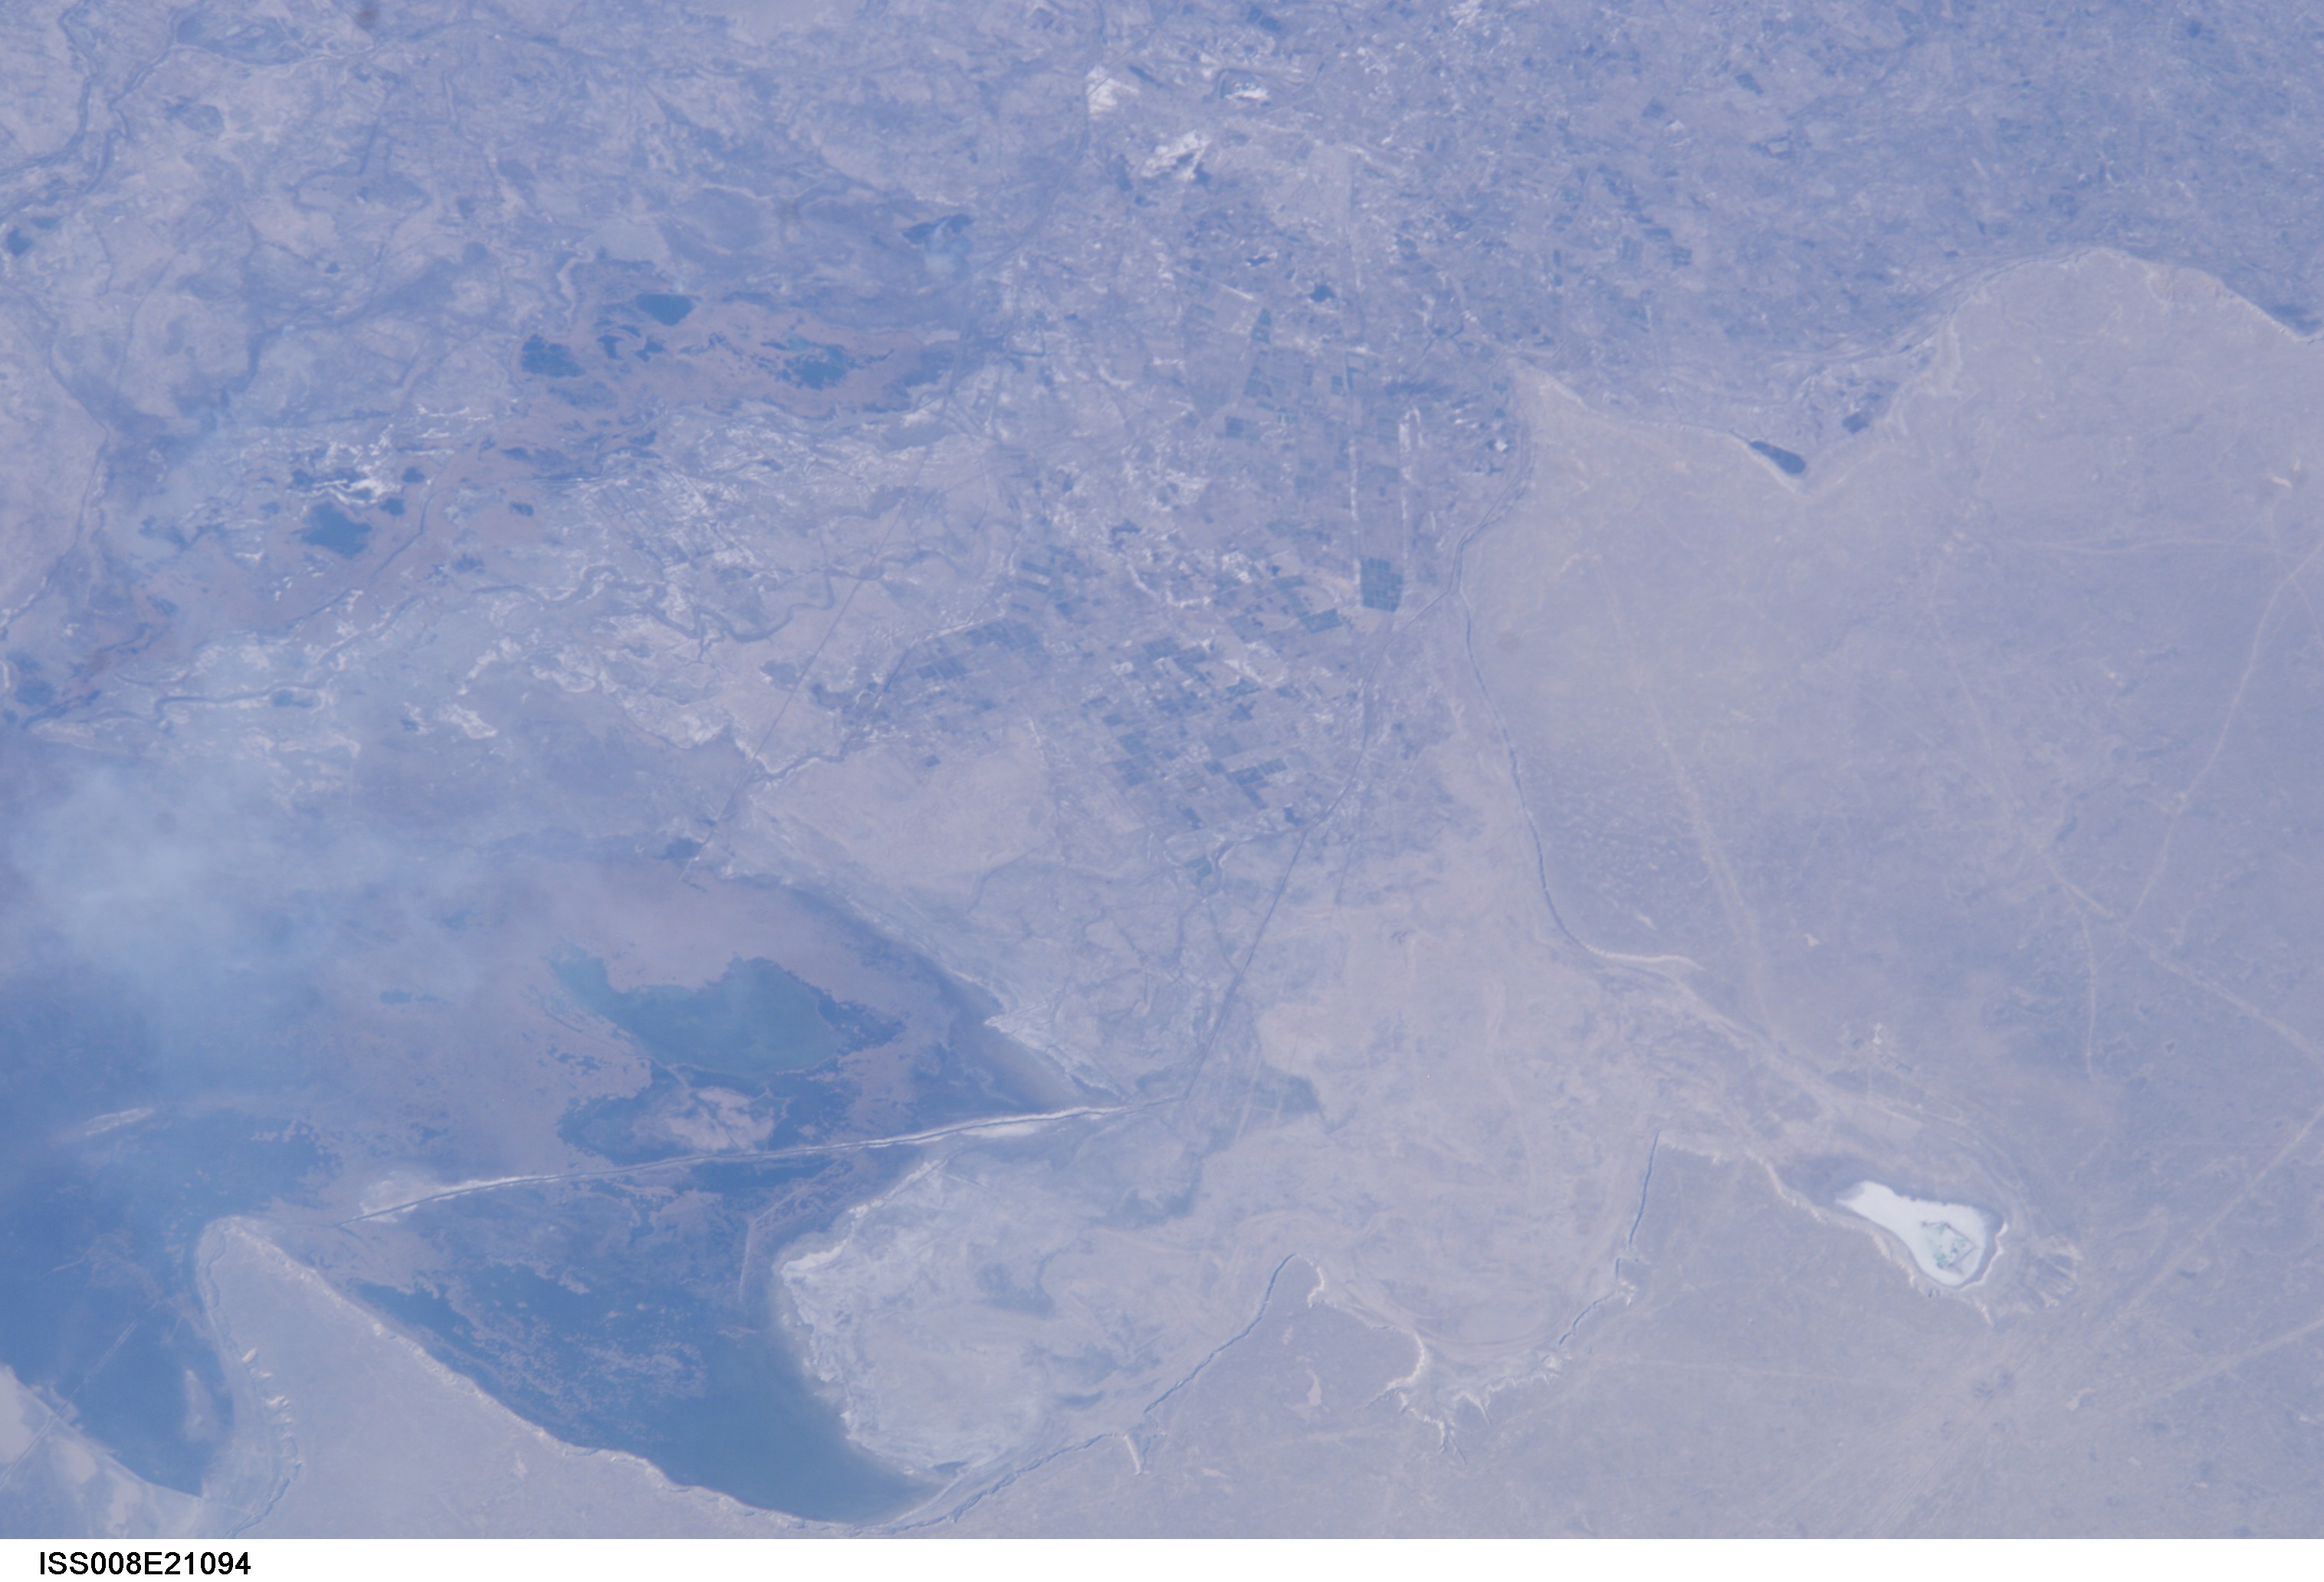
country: UZBEKISTAN
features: AMUDAR YA DELTA
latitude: 43.5
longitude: 58.5
